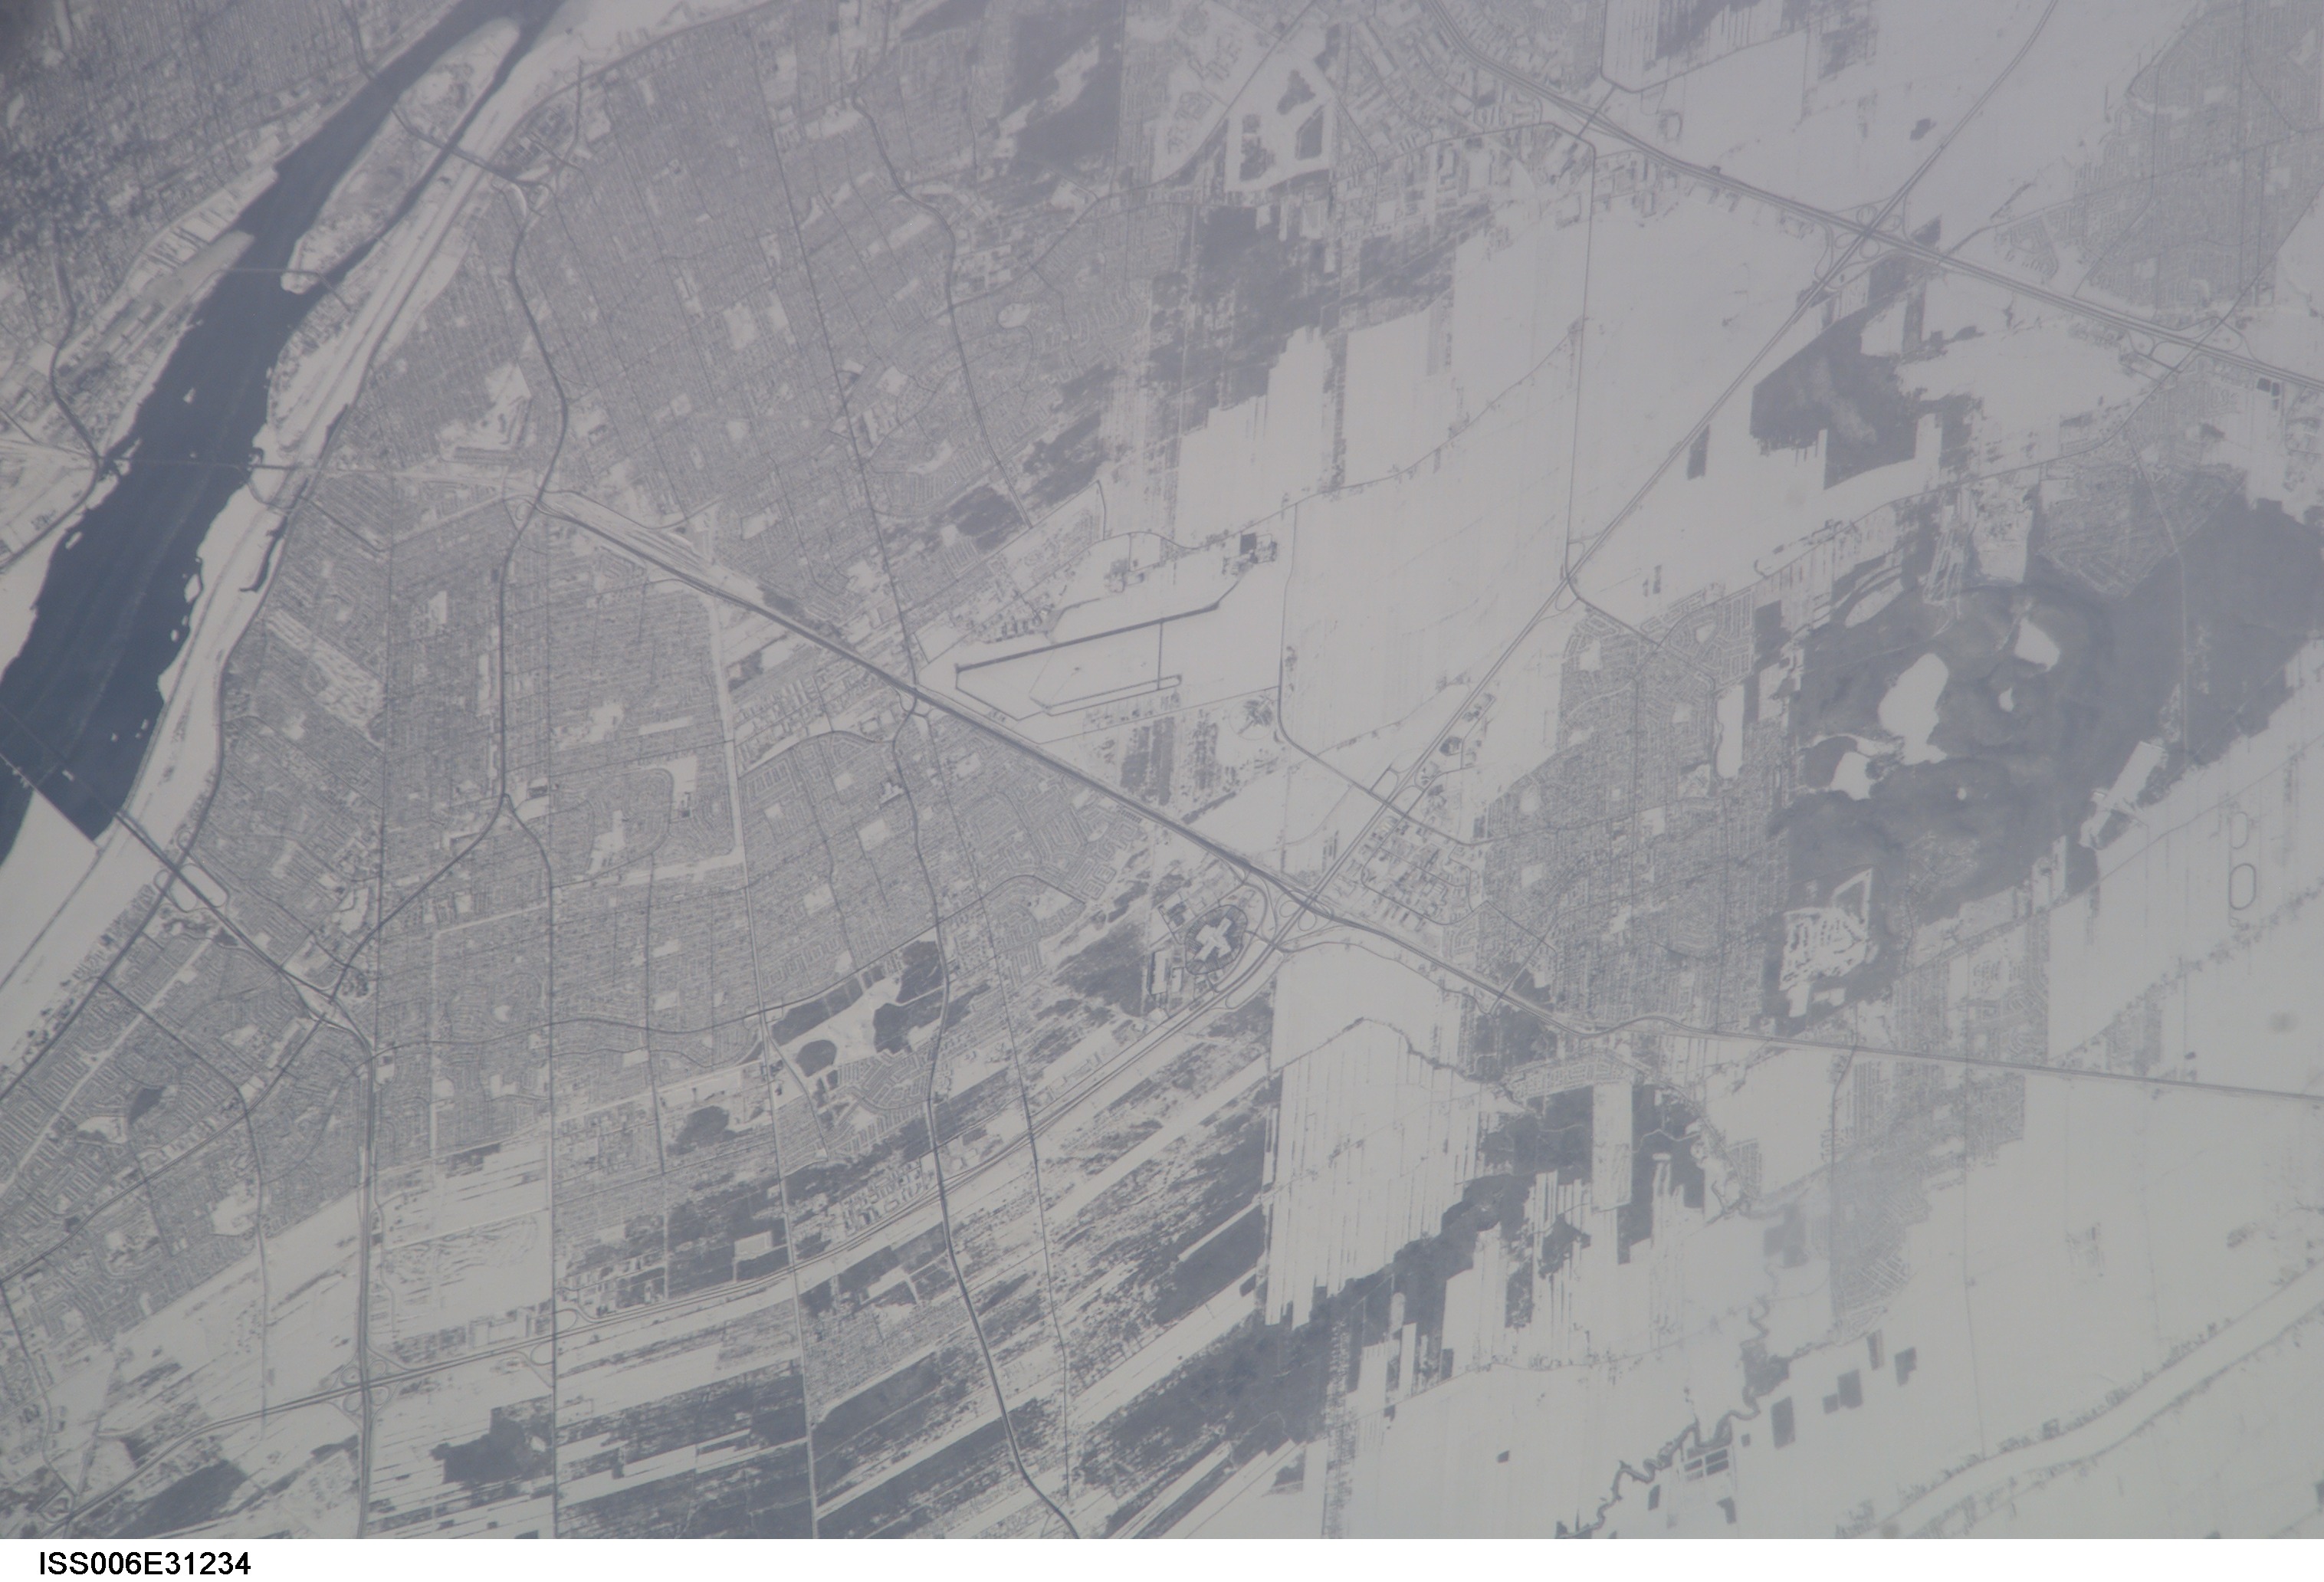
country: CANADA-Q
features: MONTREAL ST. HUBERT, SNOW
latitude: 45.5
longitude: -73.5
